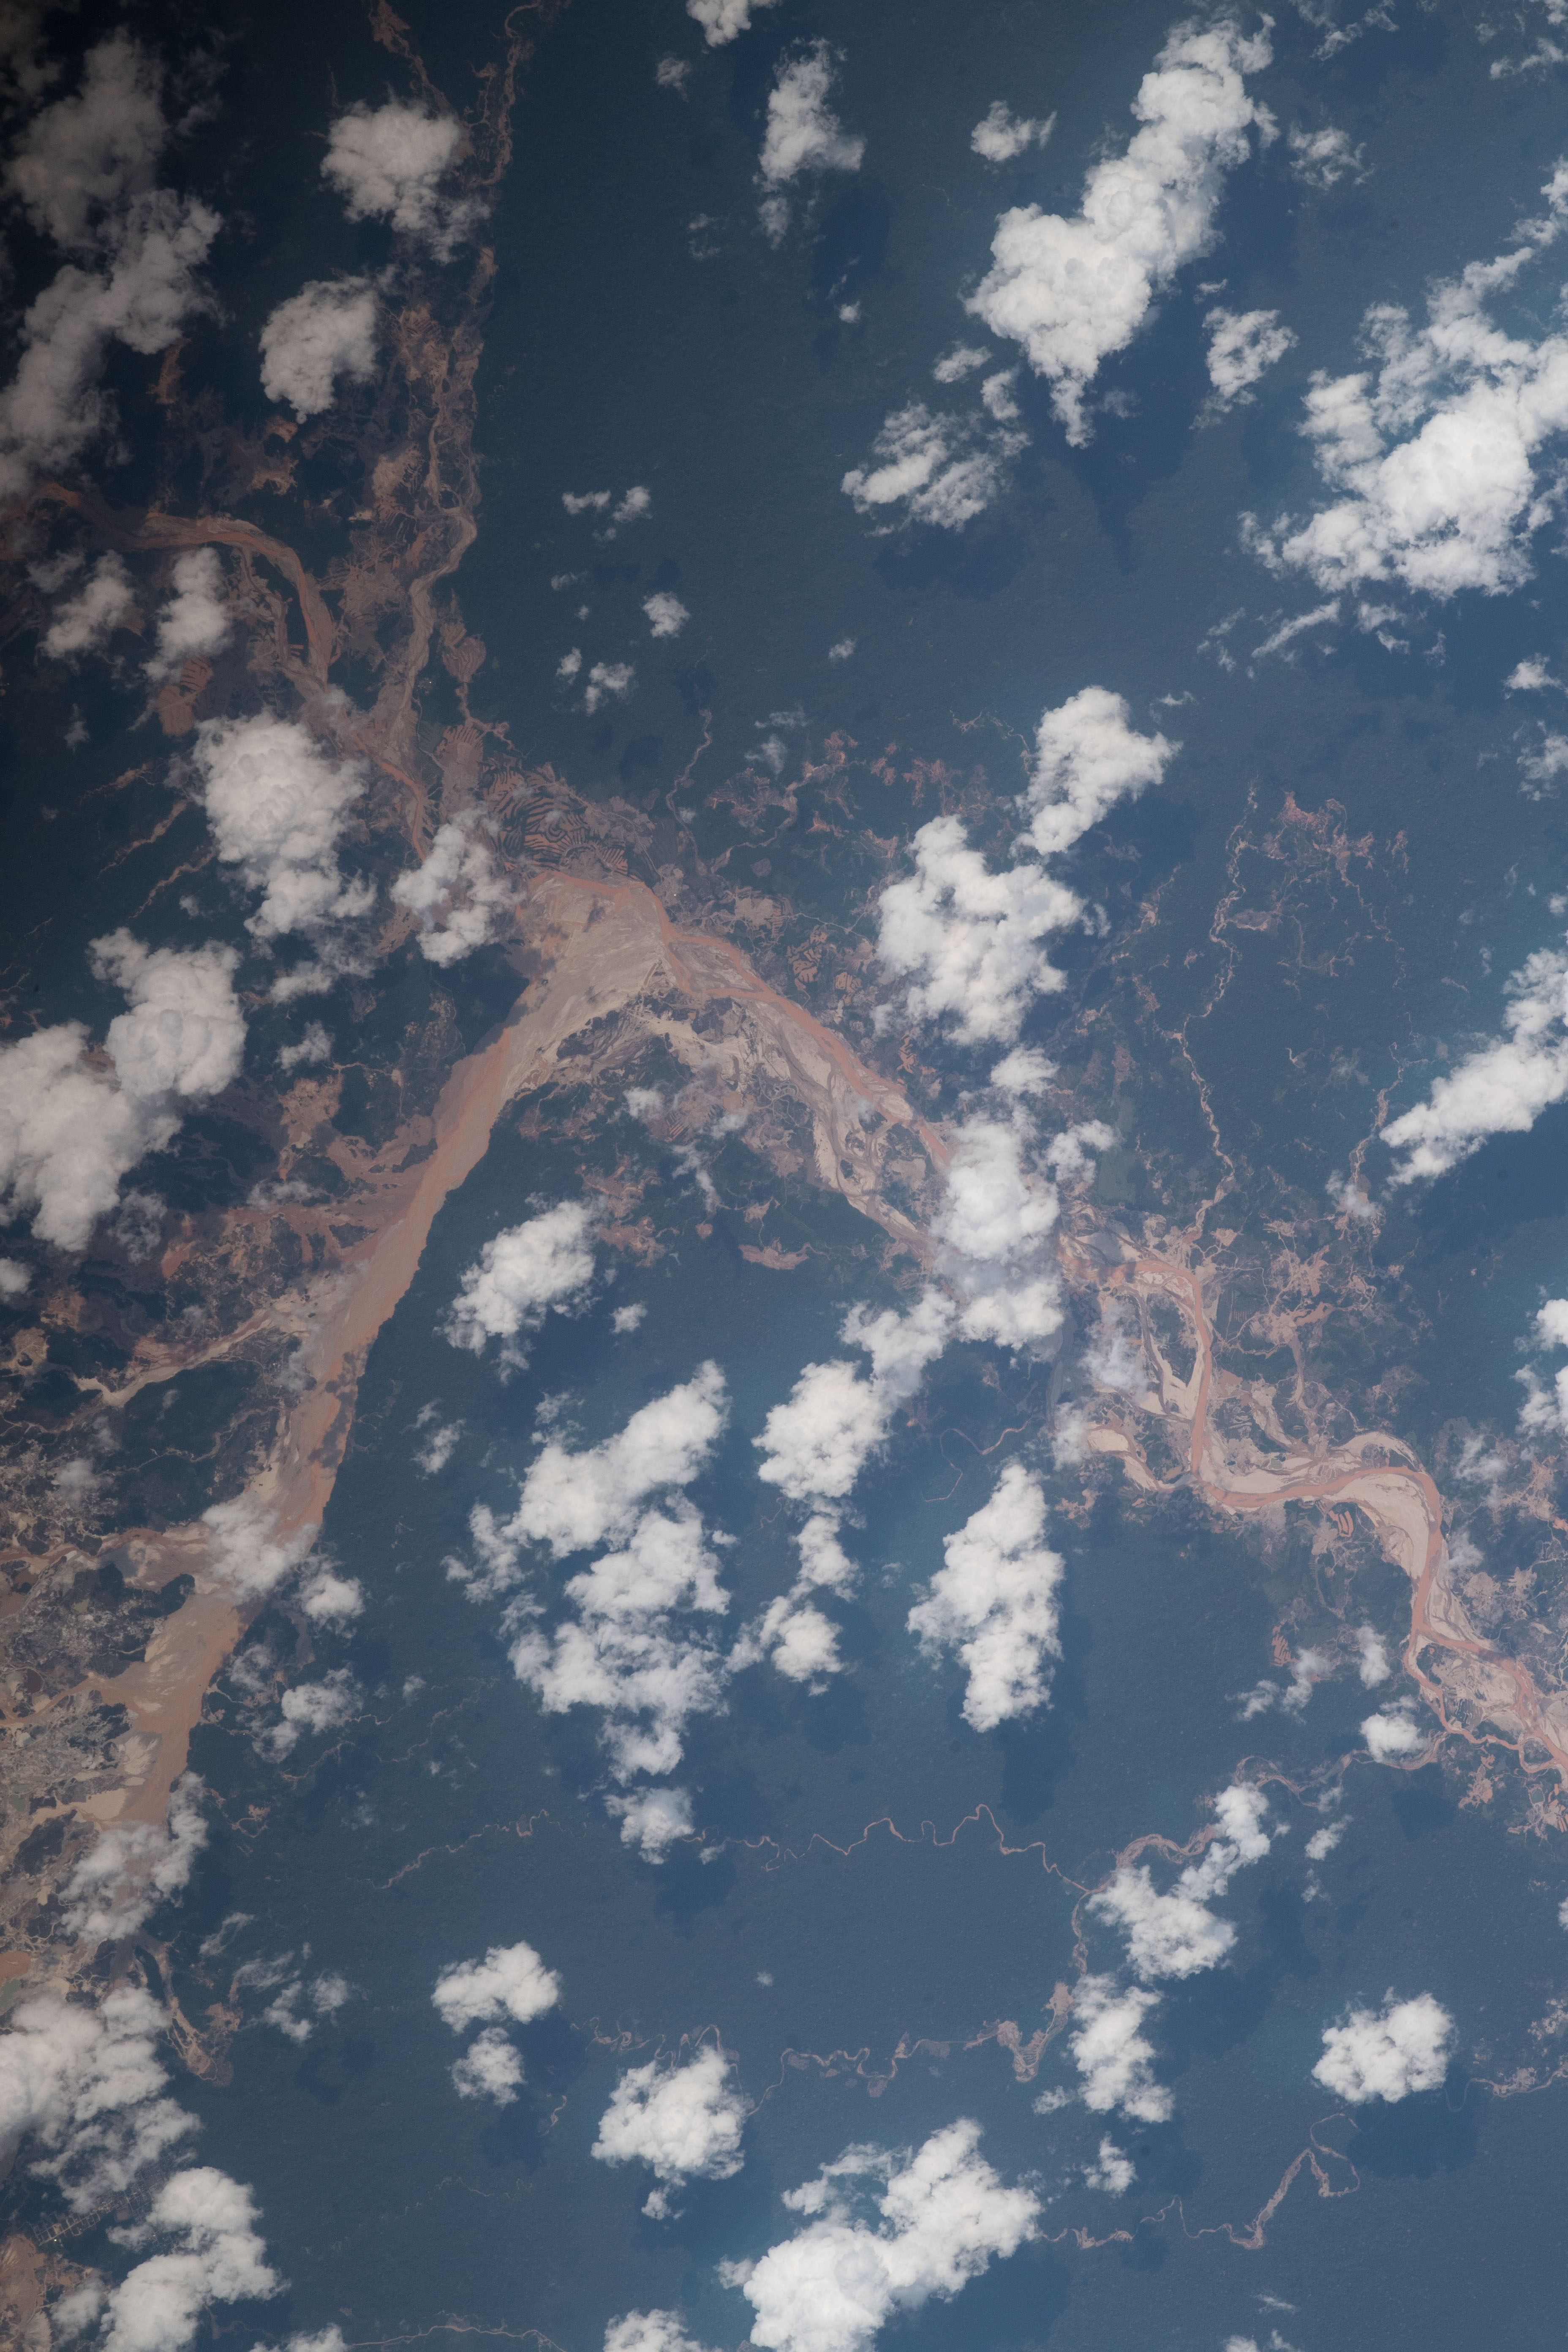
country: PERU
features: HUAYPETUE MINE, CUSCO, MANU NATIONAL PARK, PUNO
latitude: -12.9
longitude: -70.6
